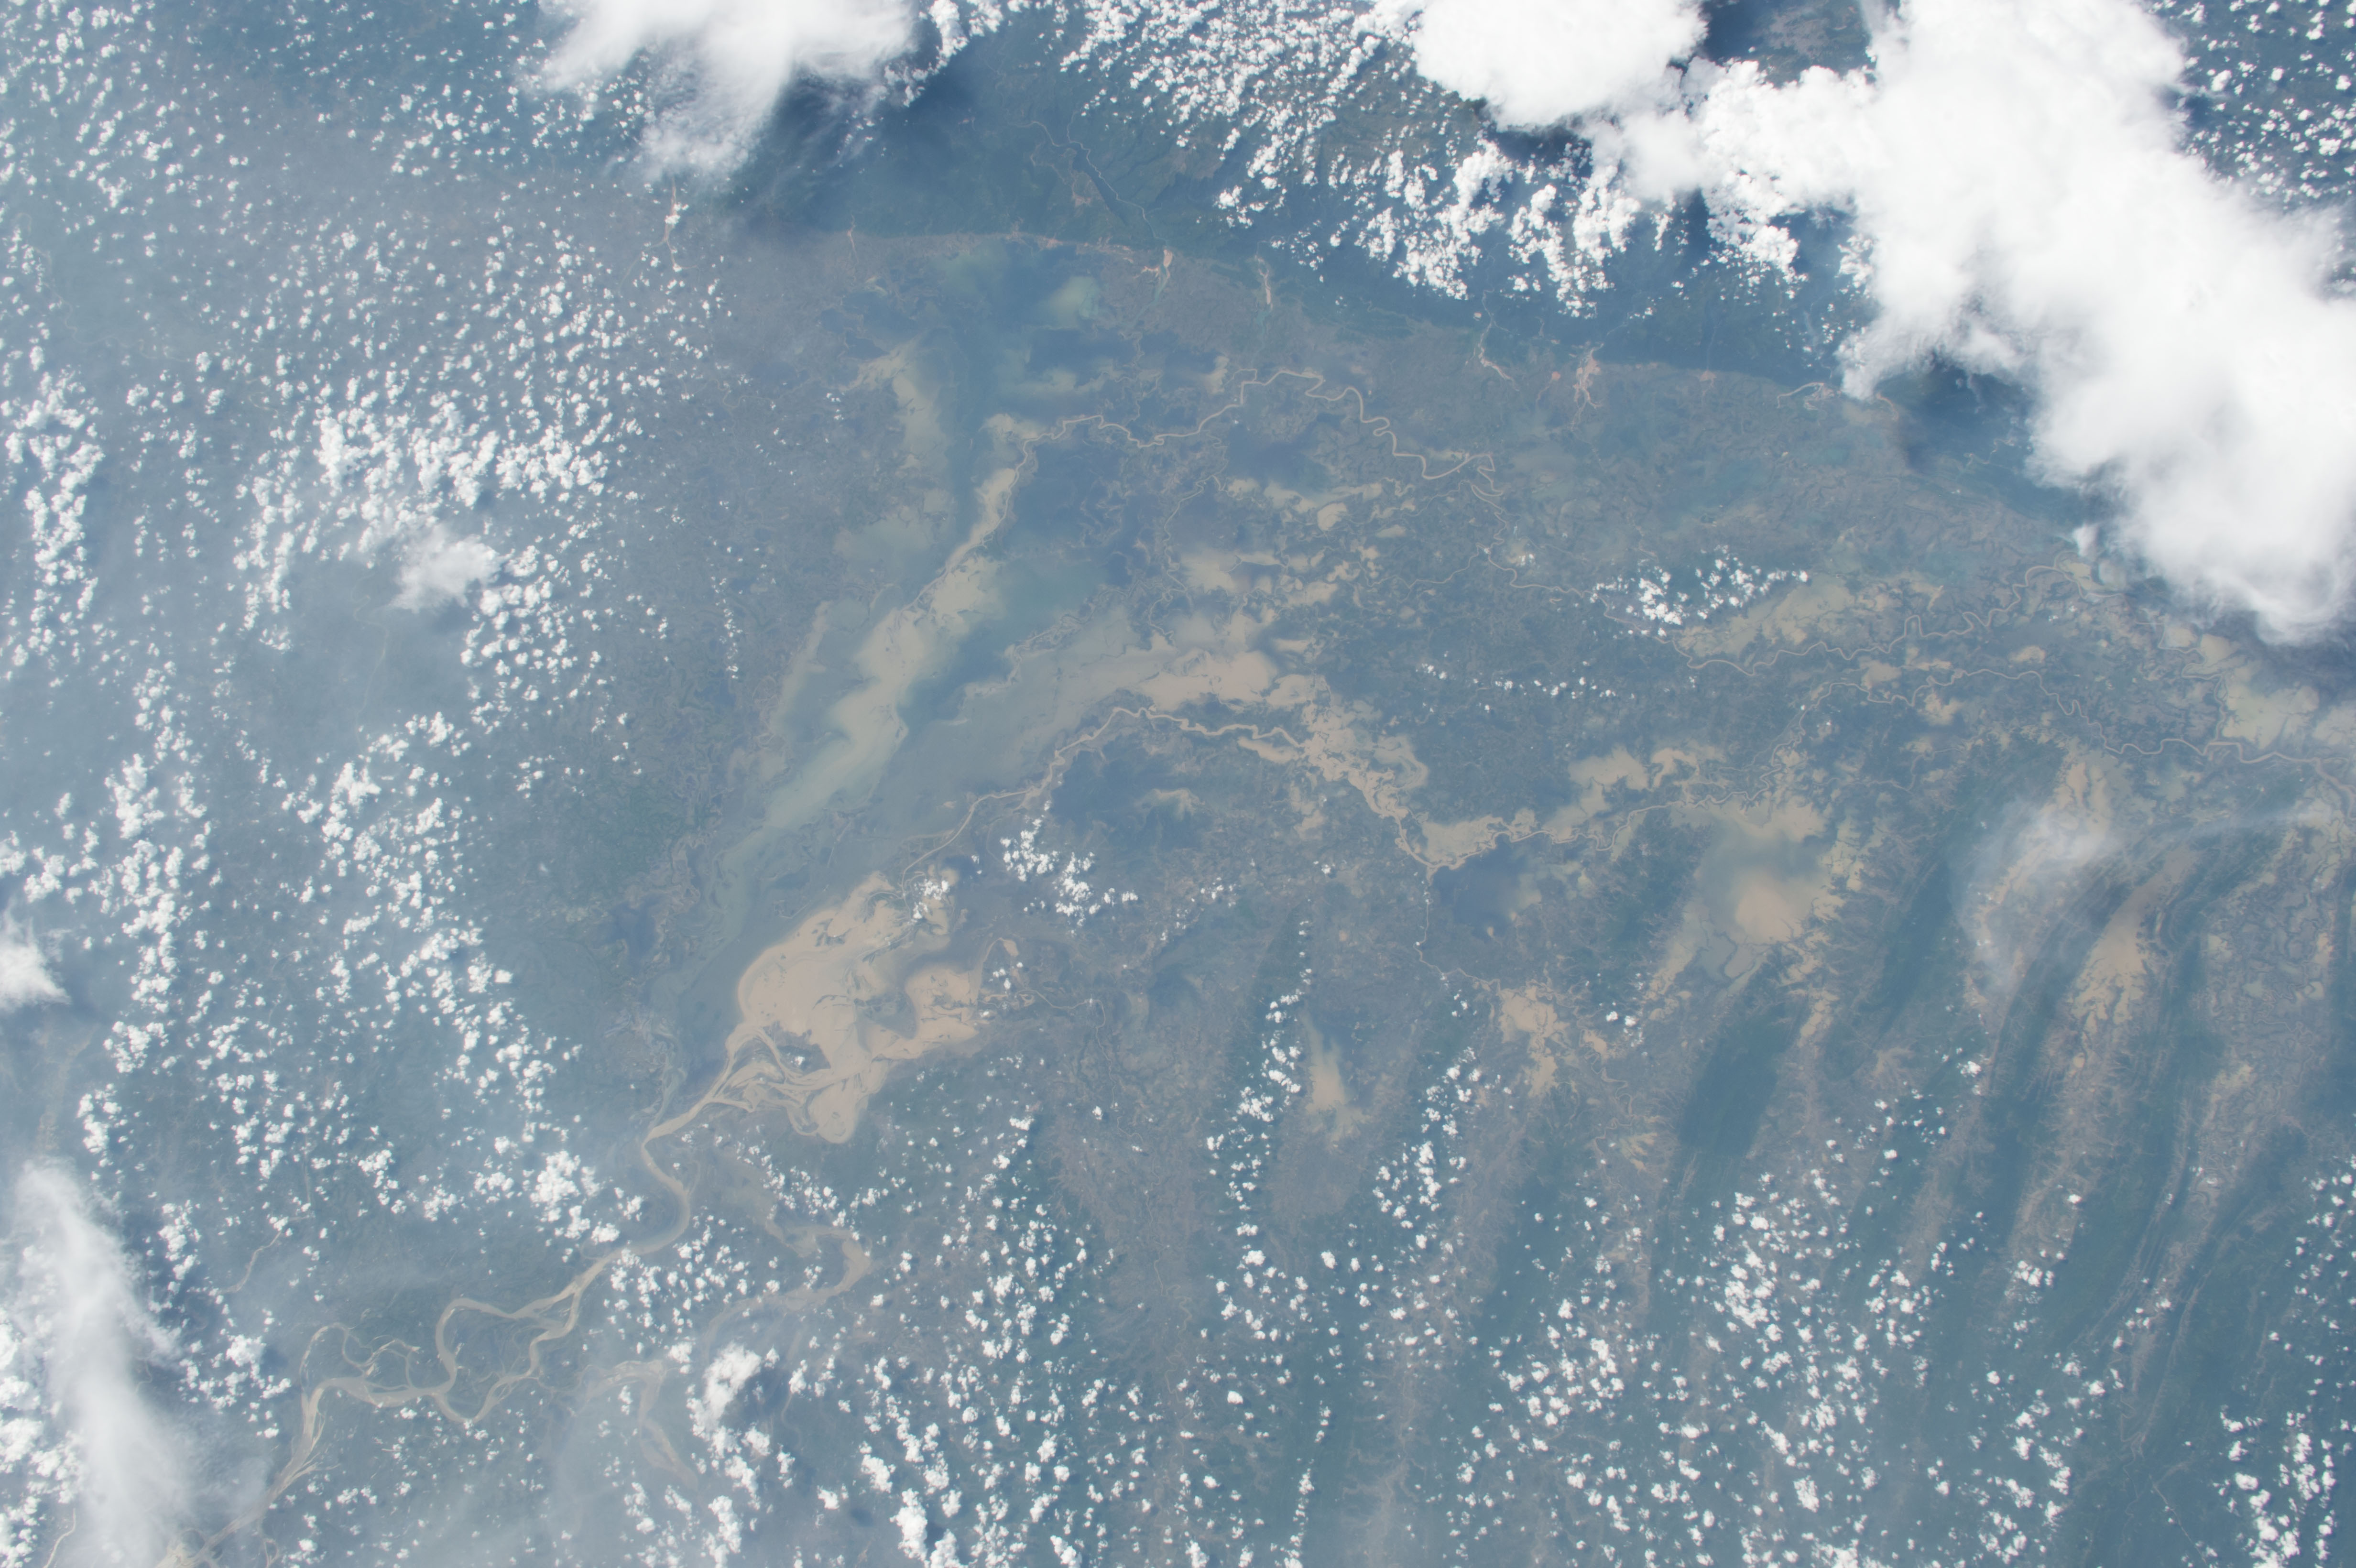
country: BANGLADESH
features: FLOODING, KUSHIYARA R., SURMA R., MEGHNA R., SYLHET
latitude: 24.5
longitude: 91.5
